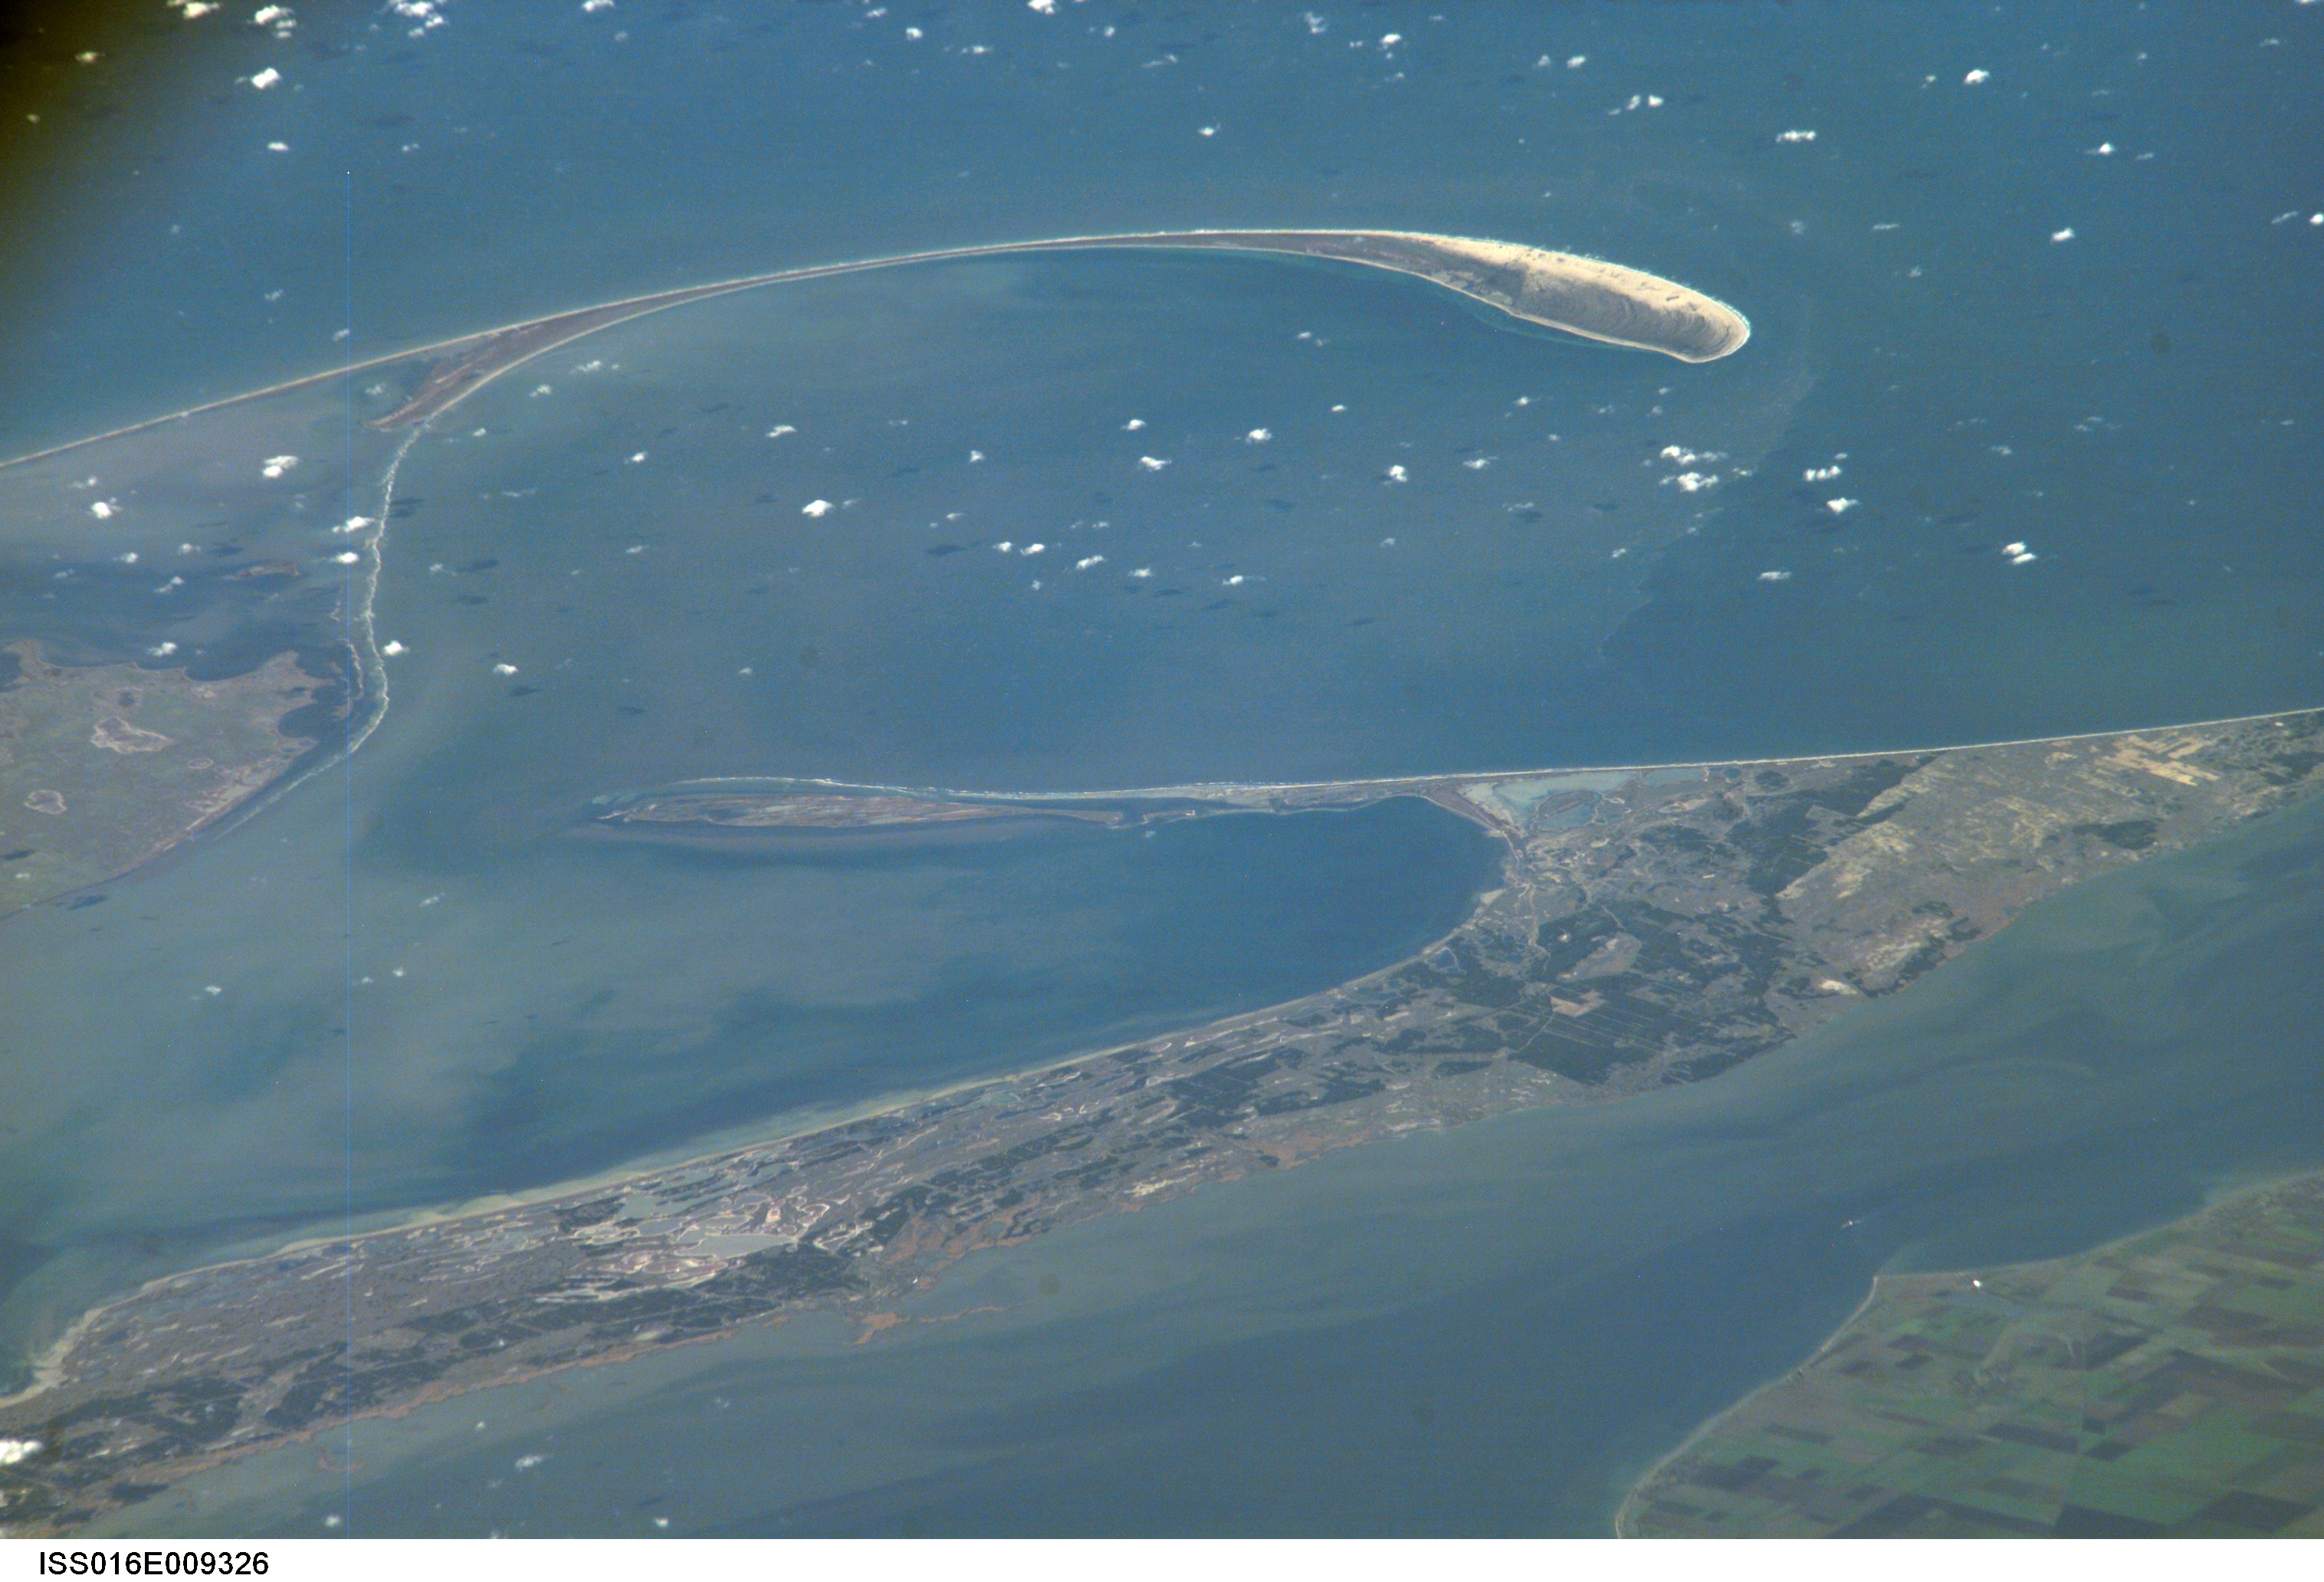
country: UKRAINE
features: YAGORLYTSKA B., POKROVKA, AGR.
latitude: 46.4
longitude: 31.7
